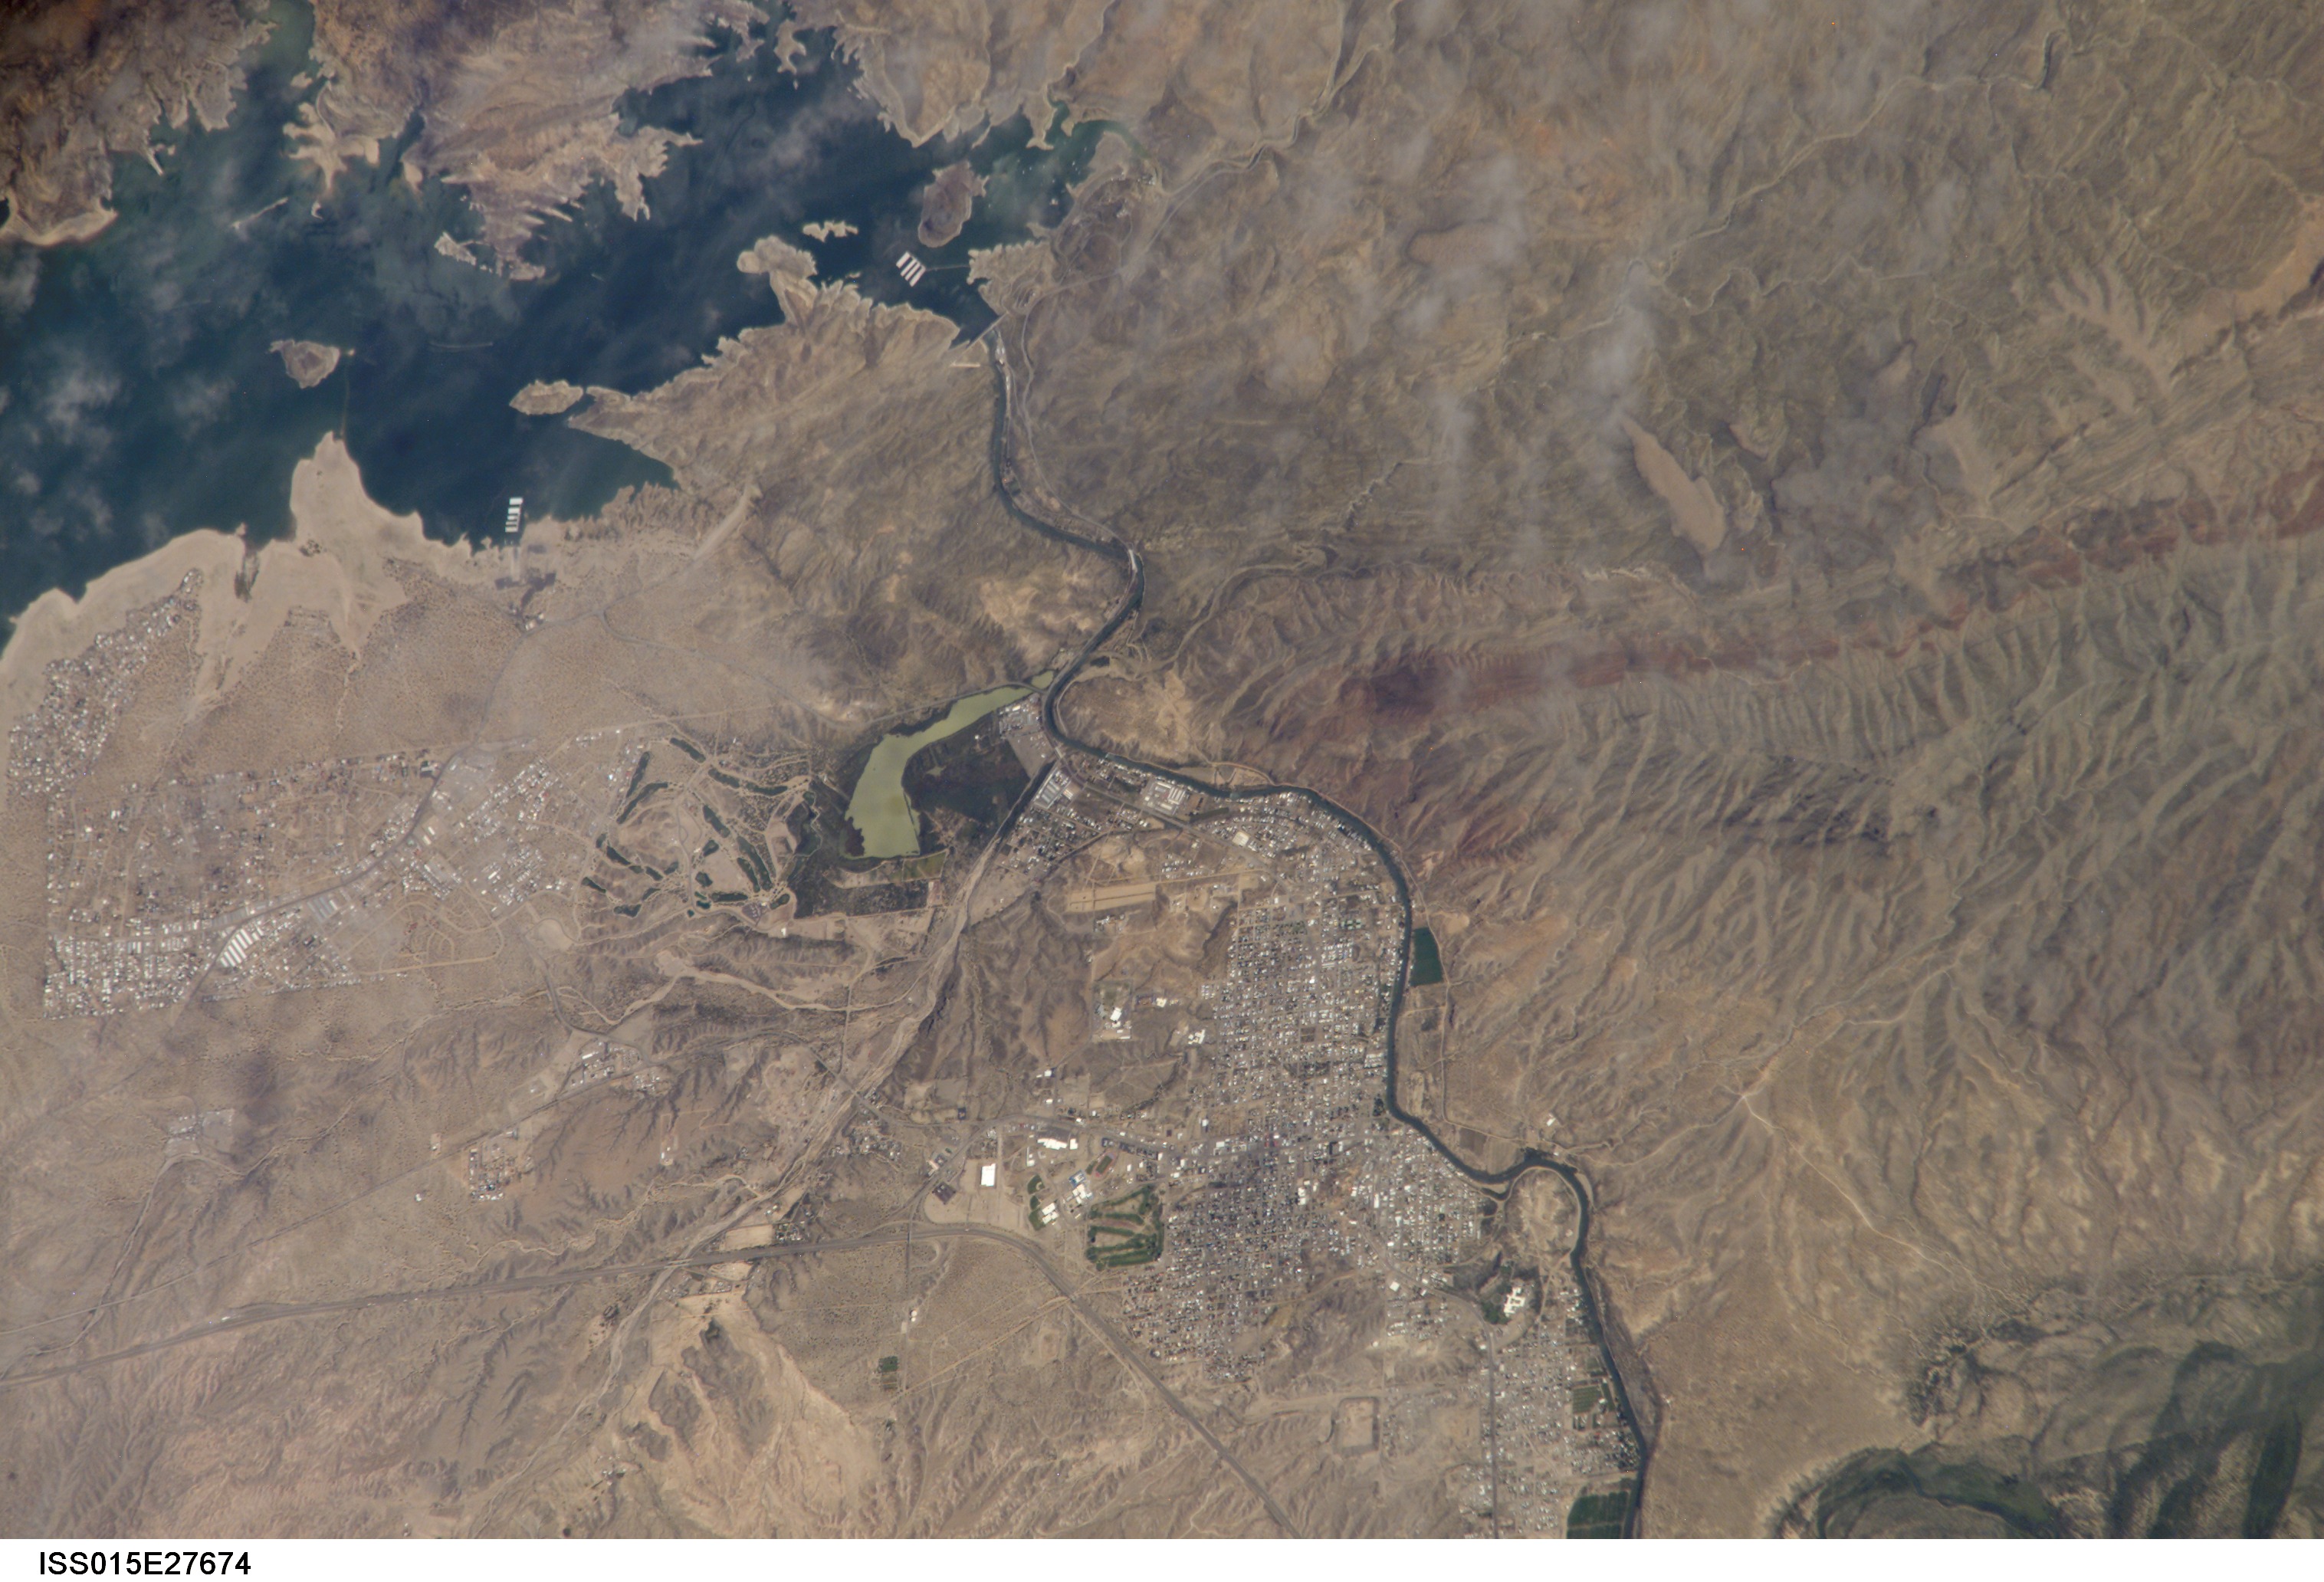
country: USA-NEW MEXICO
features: TRUTH OR CONSEQUENCES, R., RES.
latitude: 33.1
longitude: -107.2
